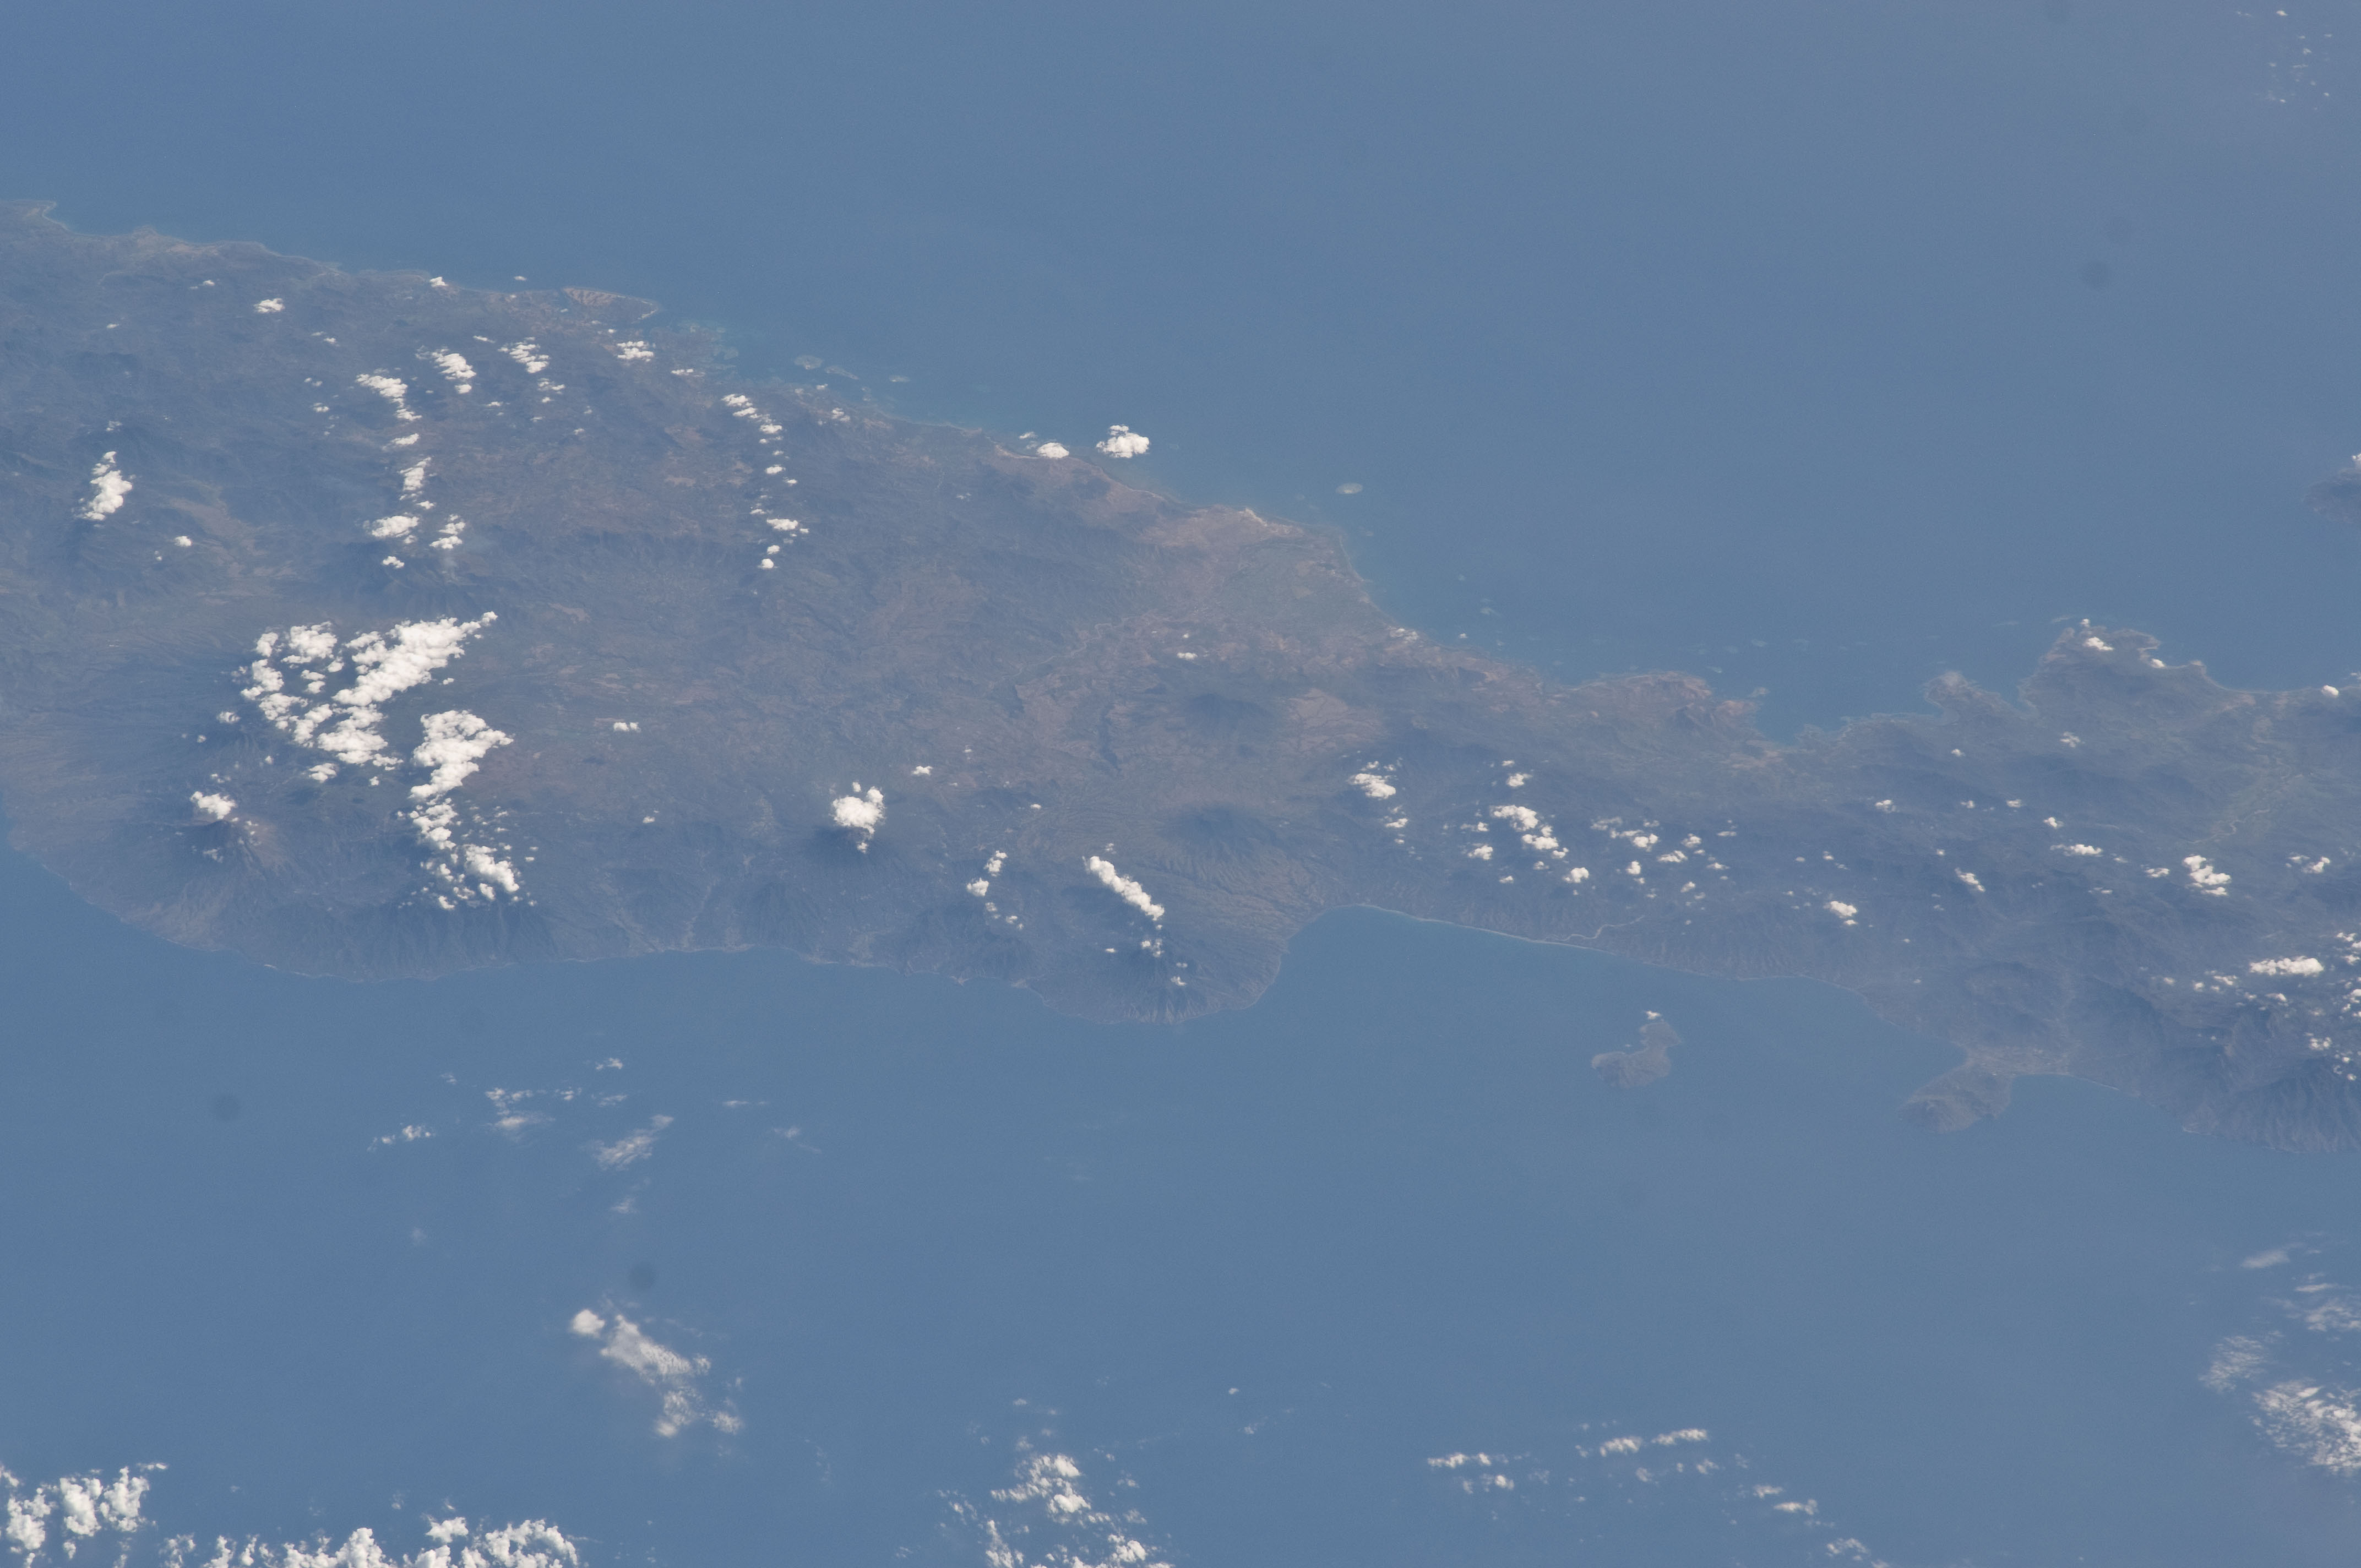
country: INDONESIA
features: LESSER SUNDA I., FLORES, INDIAN O.
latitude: -8.6
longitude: 121.0
